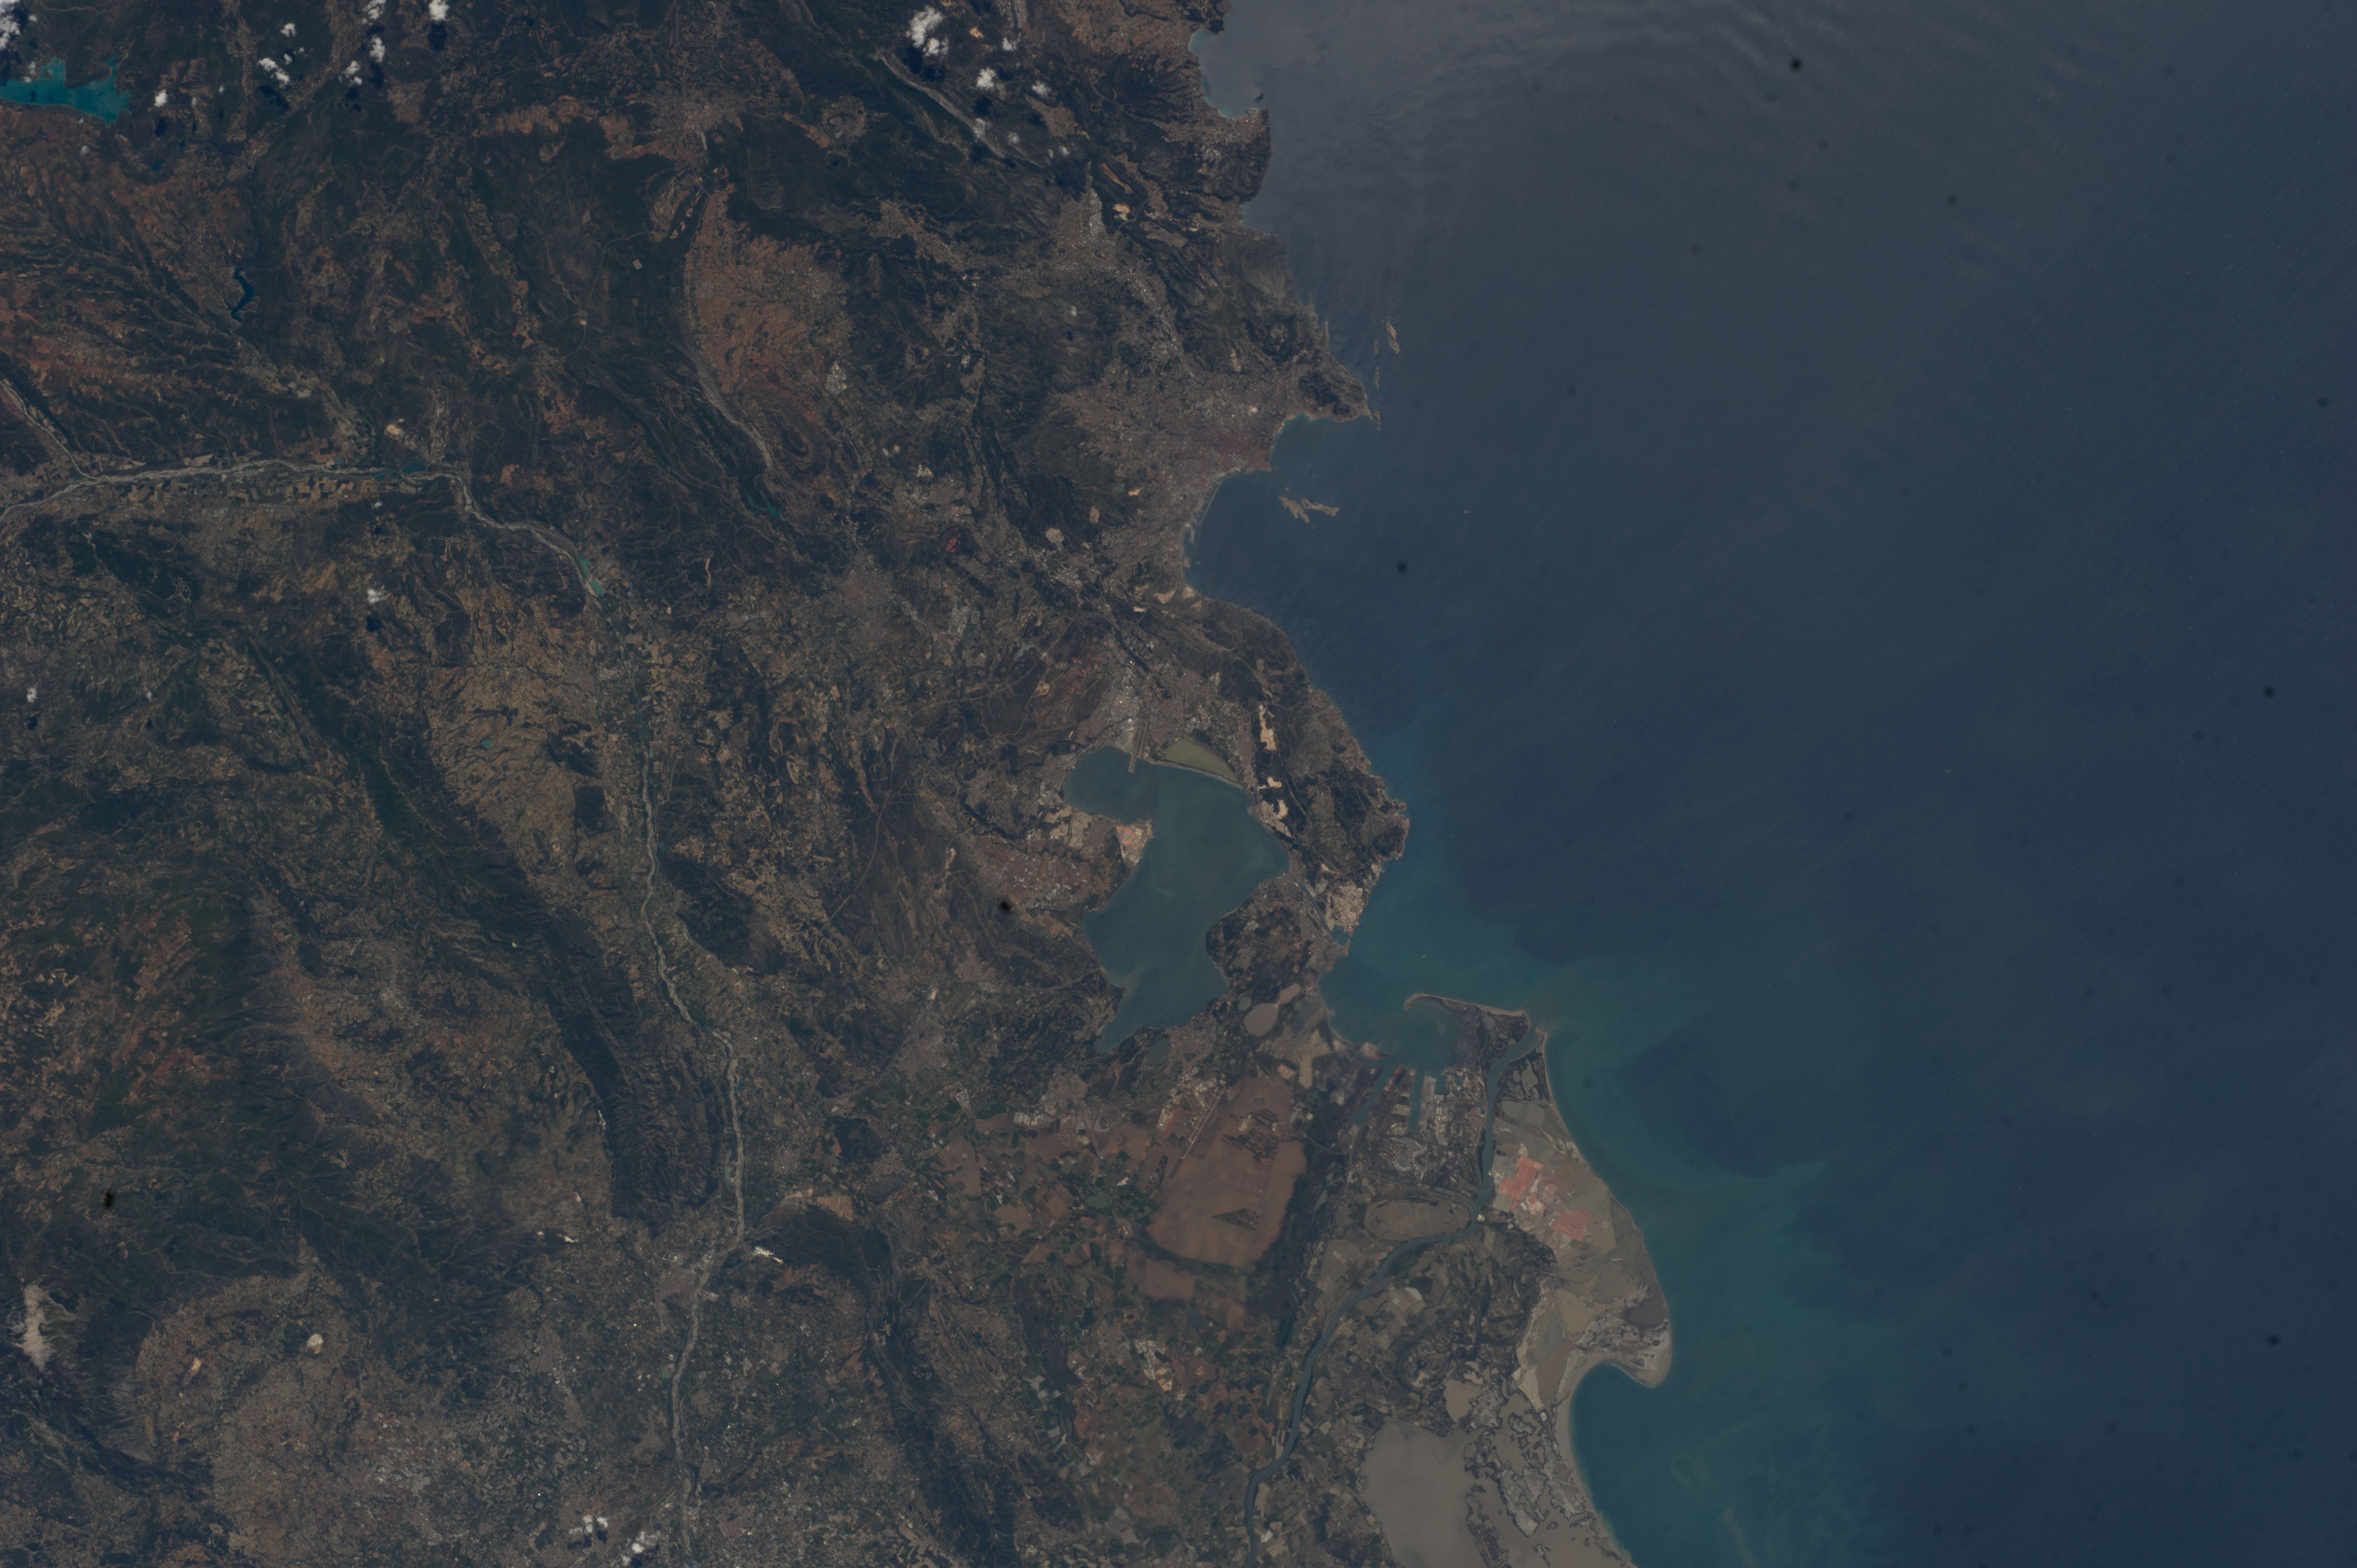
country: FRANCE
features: L. BERRE, RHONE R. DELTA, MARSEILLE, MEDITERRANEAN S., LAGOONS, TOWNS, HILLS
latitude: 43.4
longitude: 5.2
